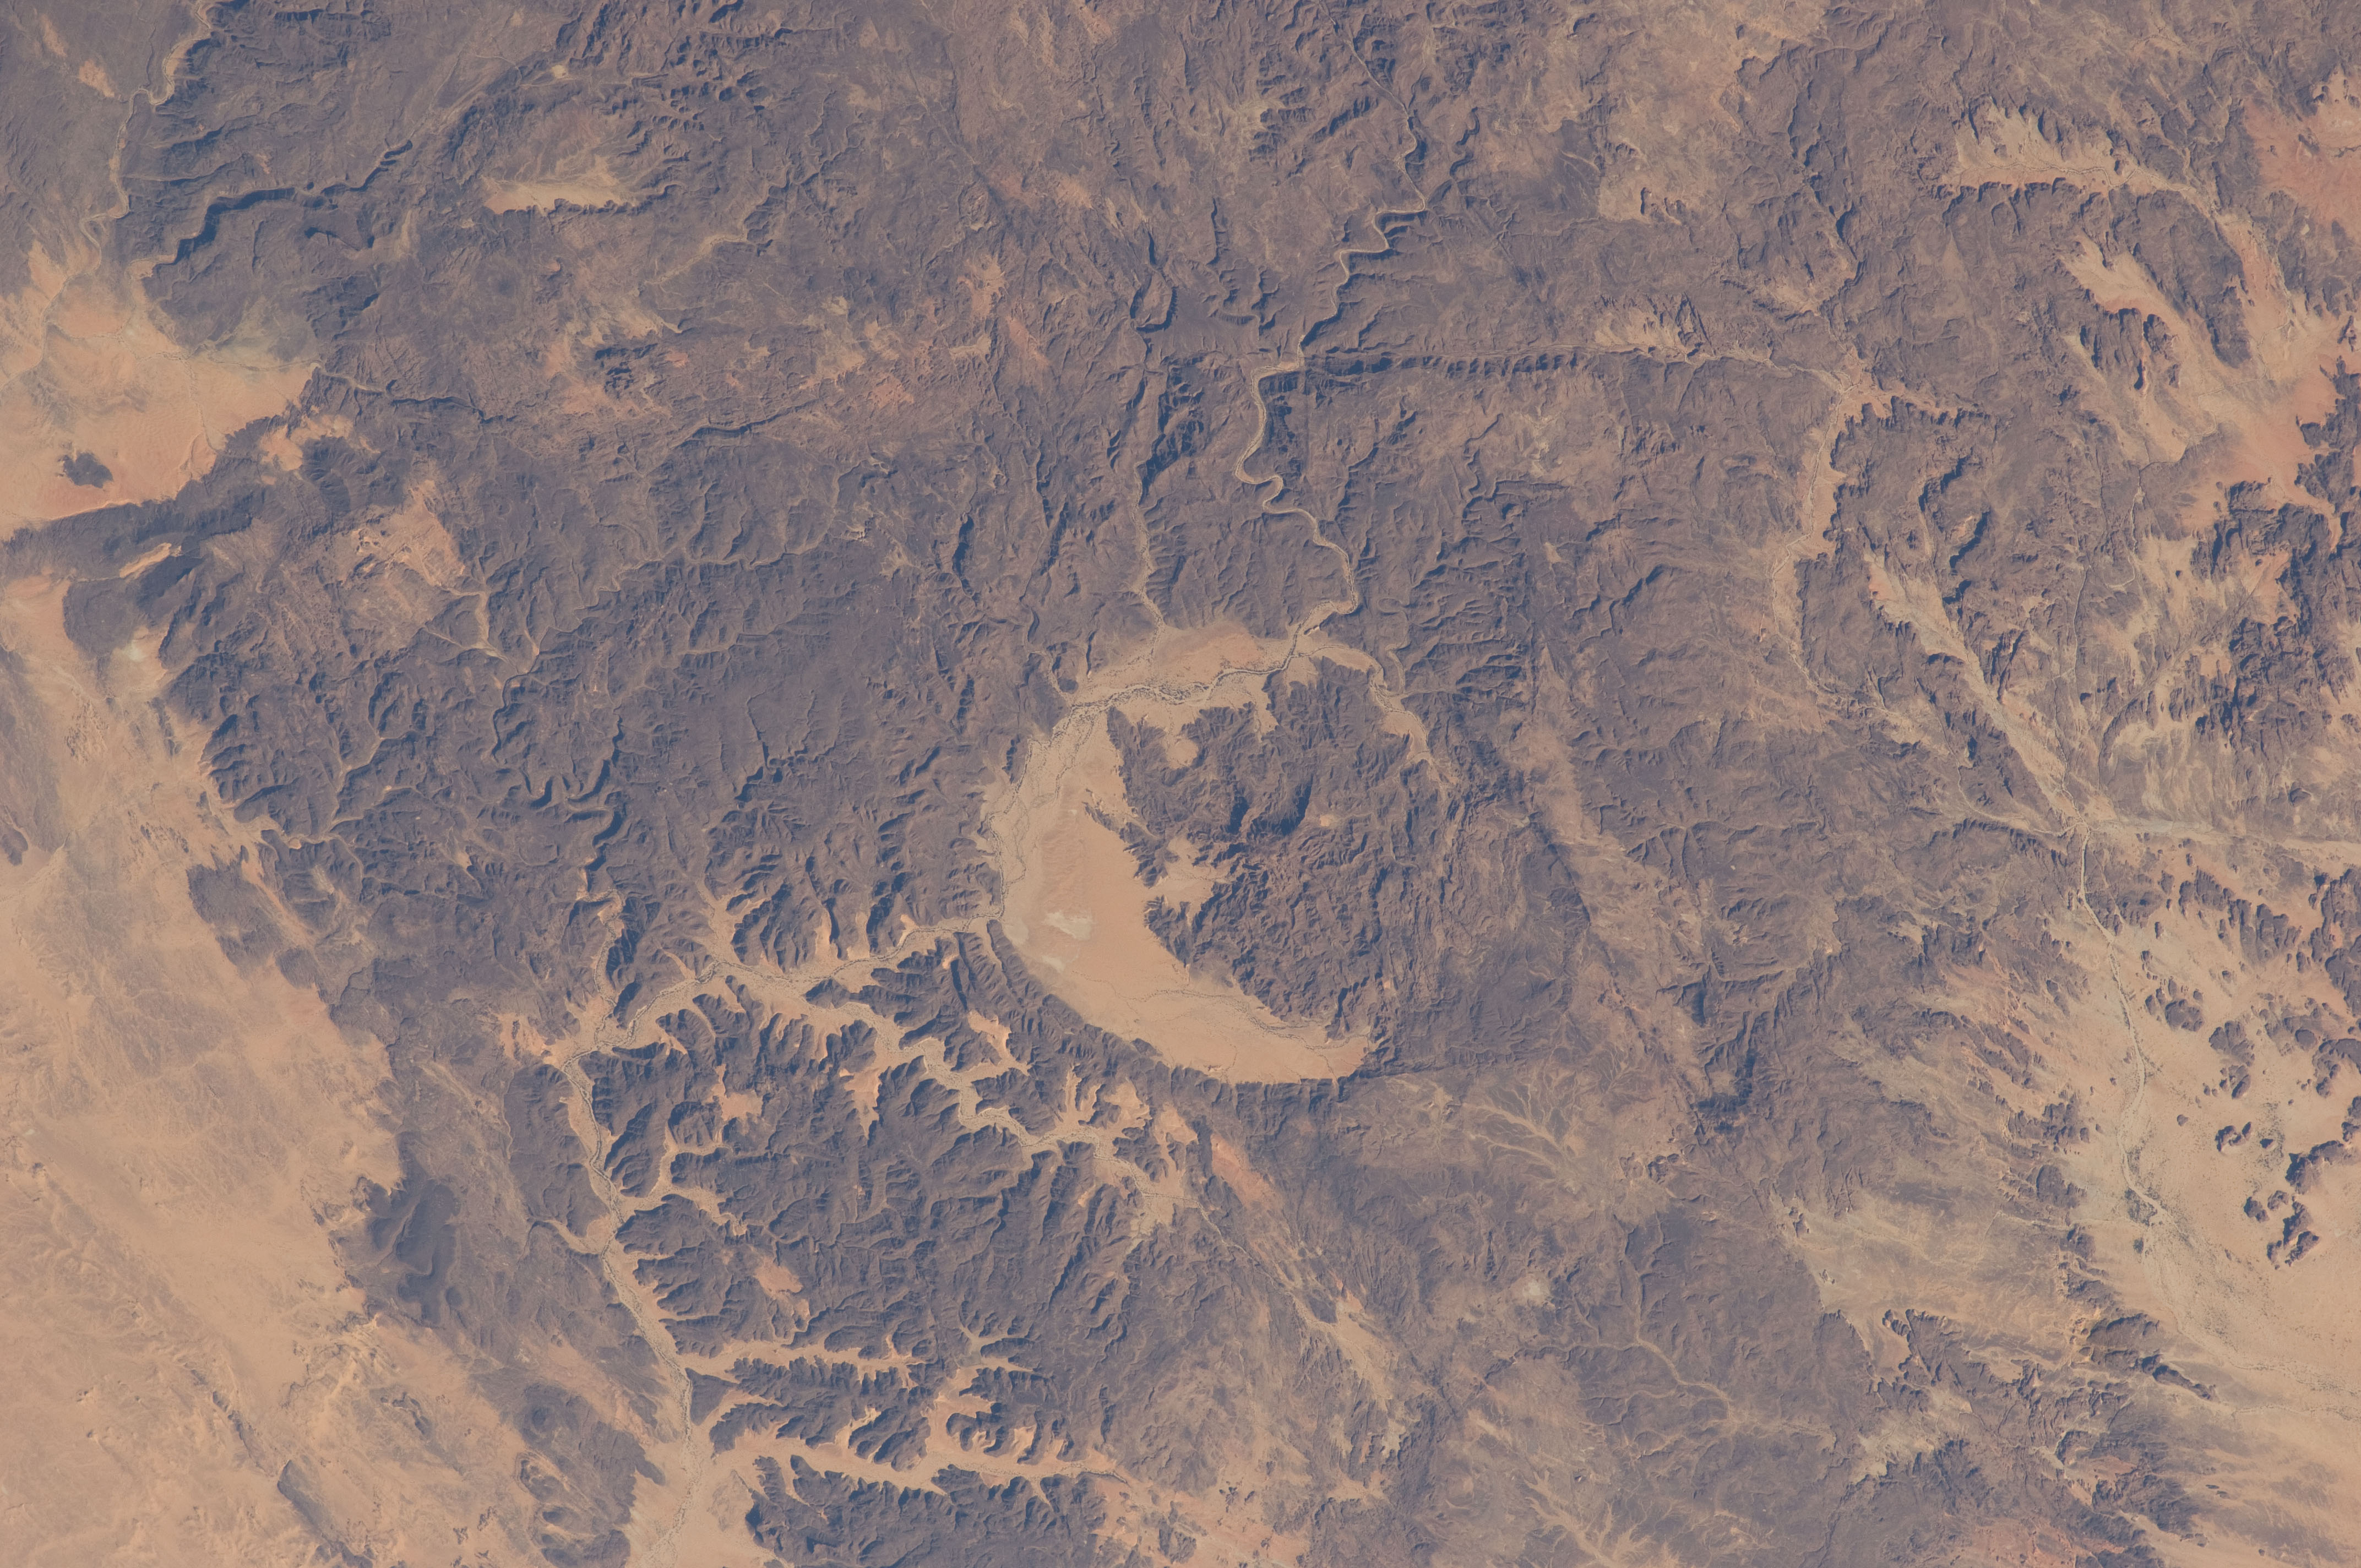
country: CHAD
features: GWENI-FADA IMPACT CRATER,OUADI GWENI,CHAD
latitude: 17.4
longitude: 21.8
